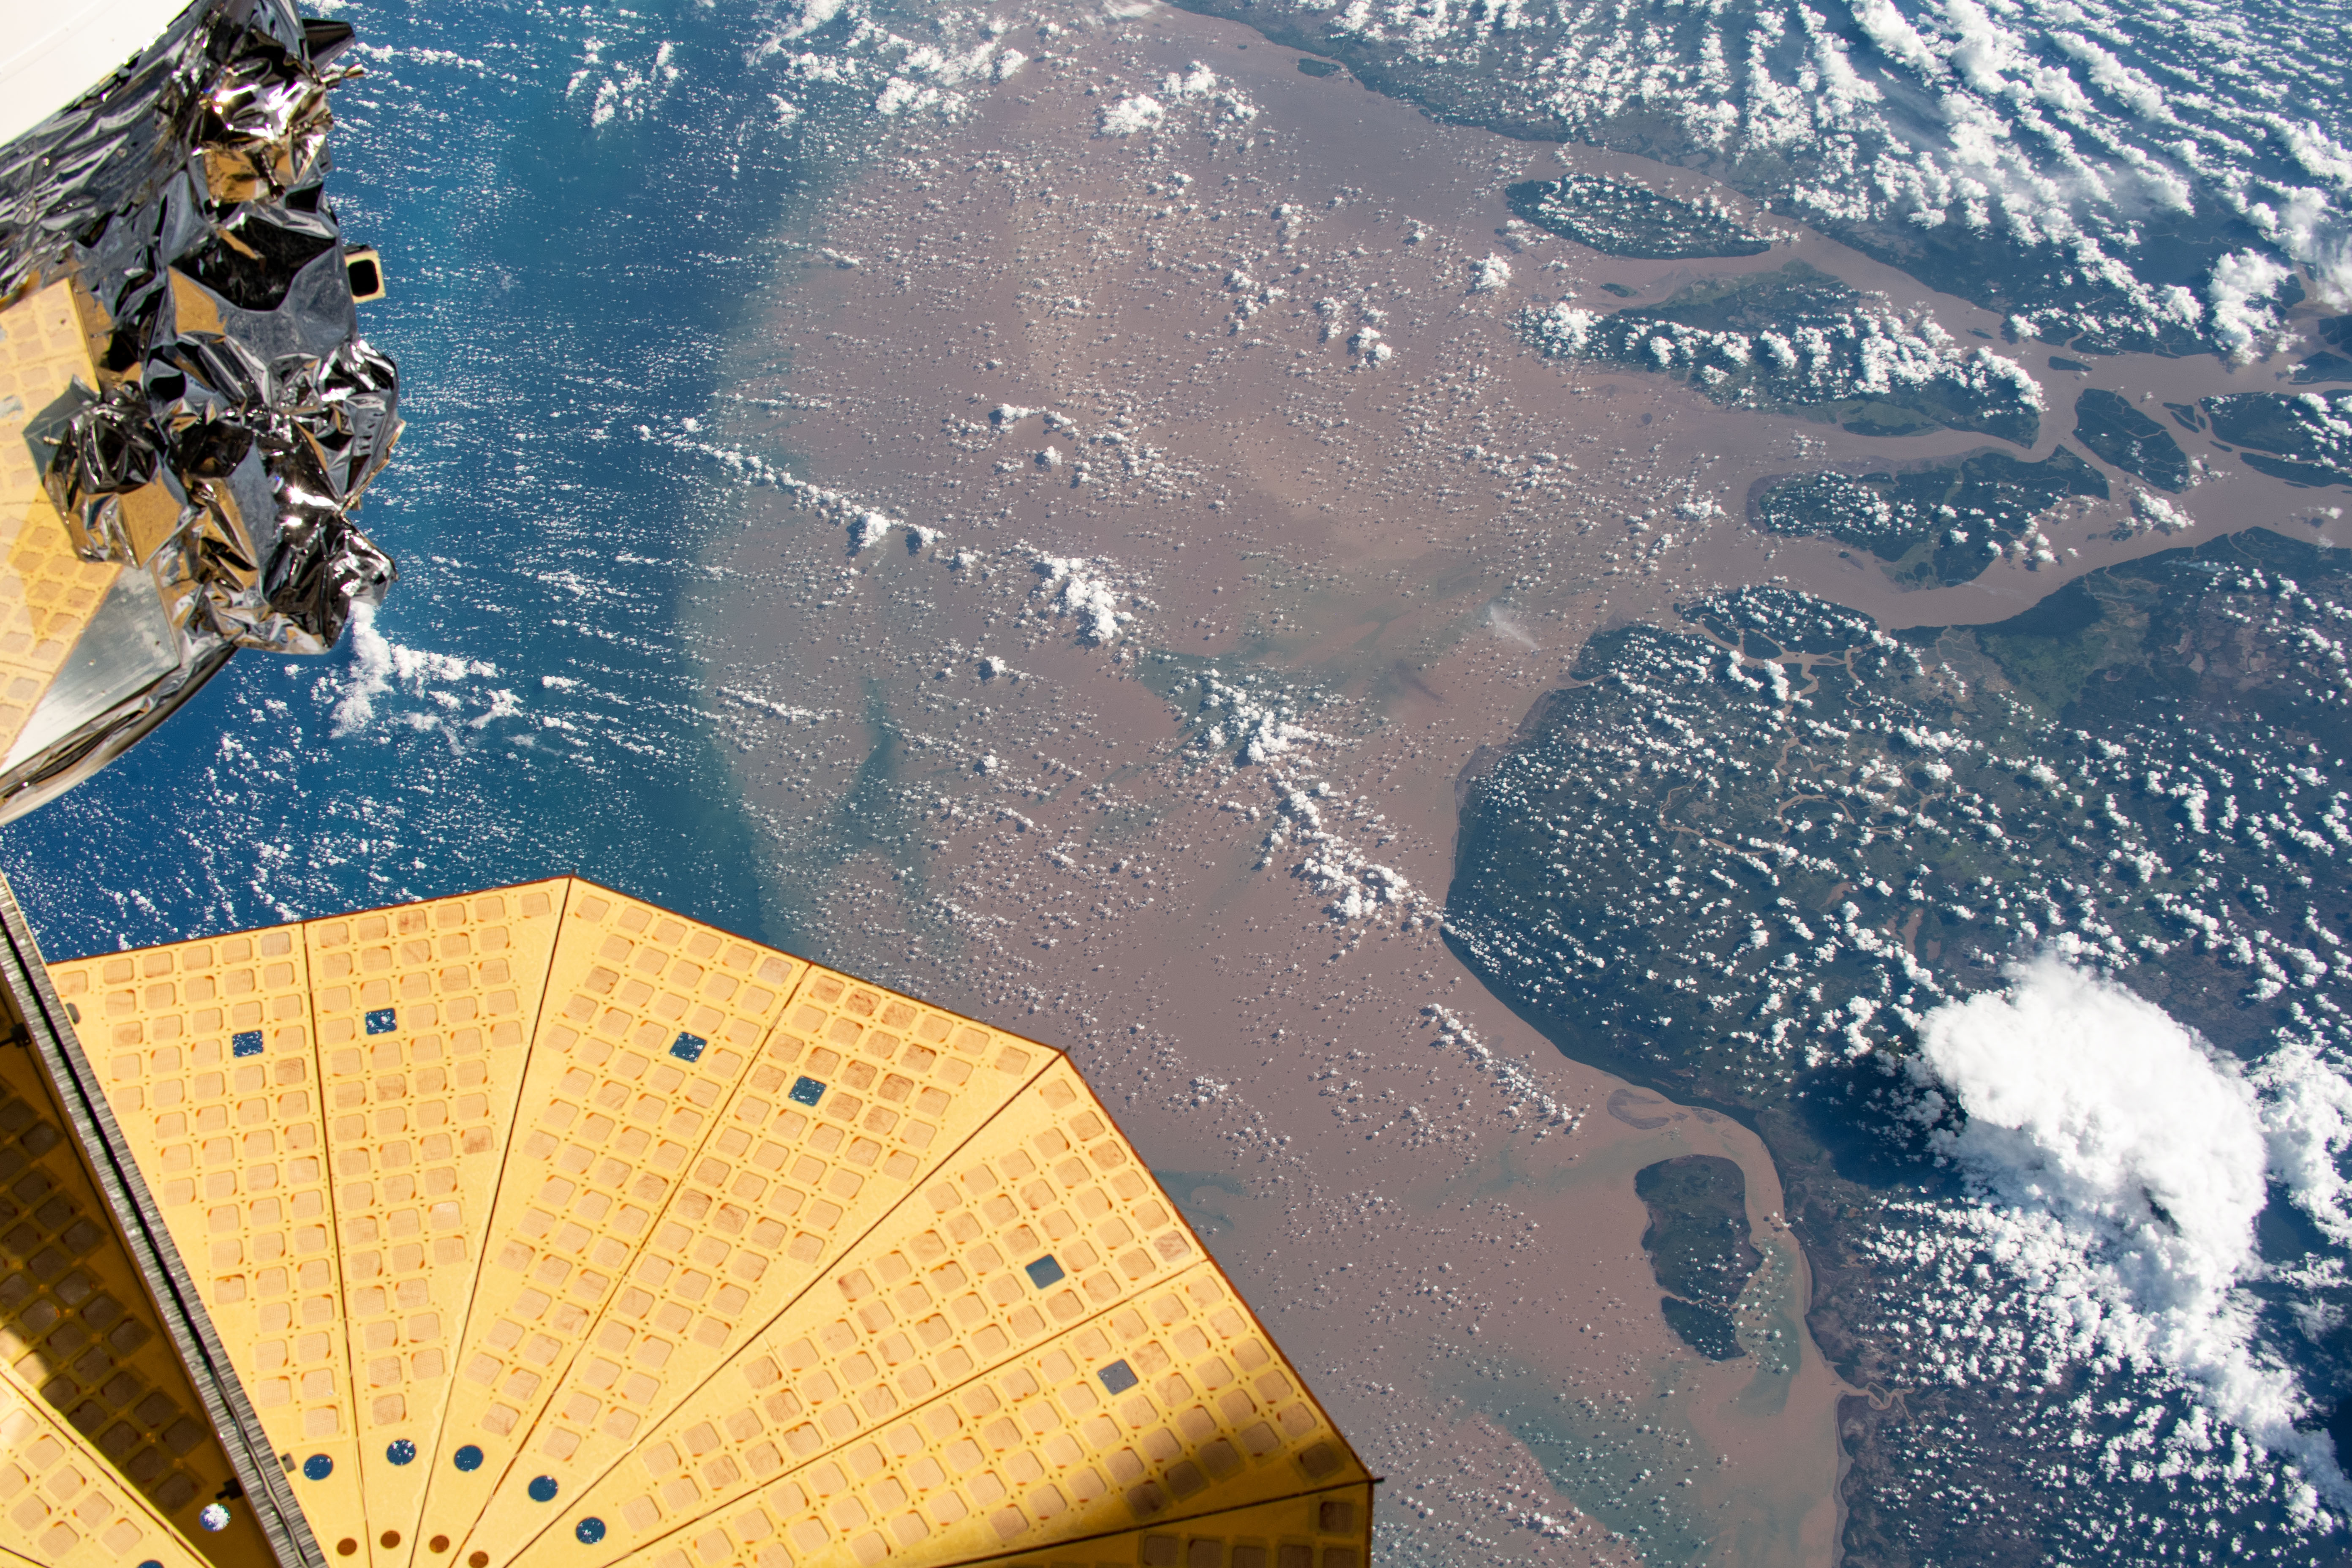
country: BRAZIL
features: RIO AMAZONAS, CANAL DO JURUPARI
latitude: 2.0
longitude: -49.5
